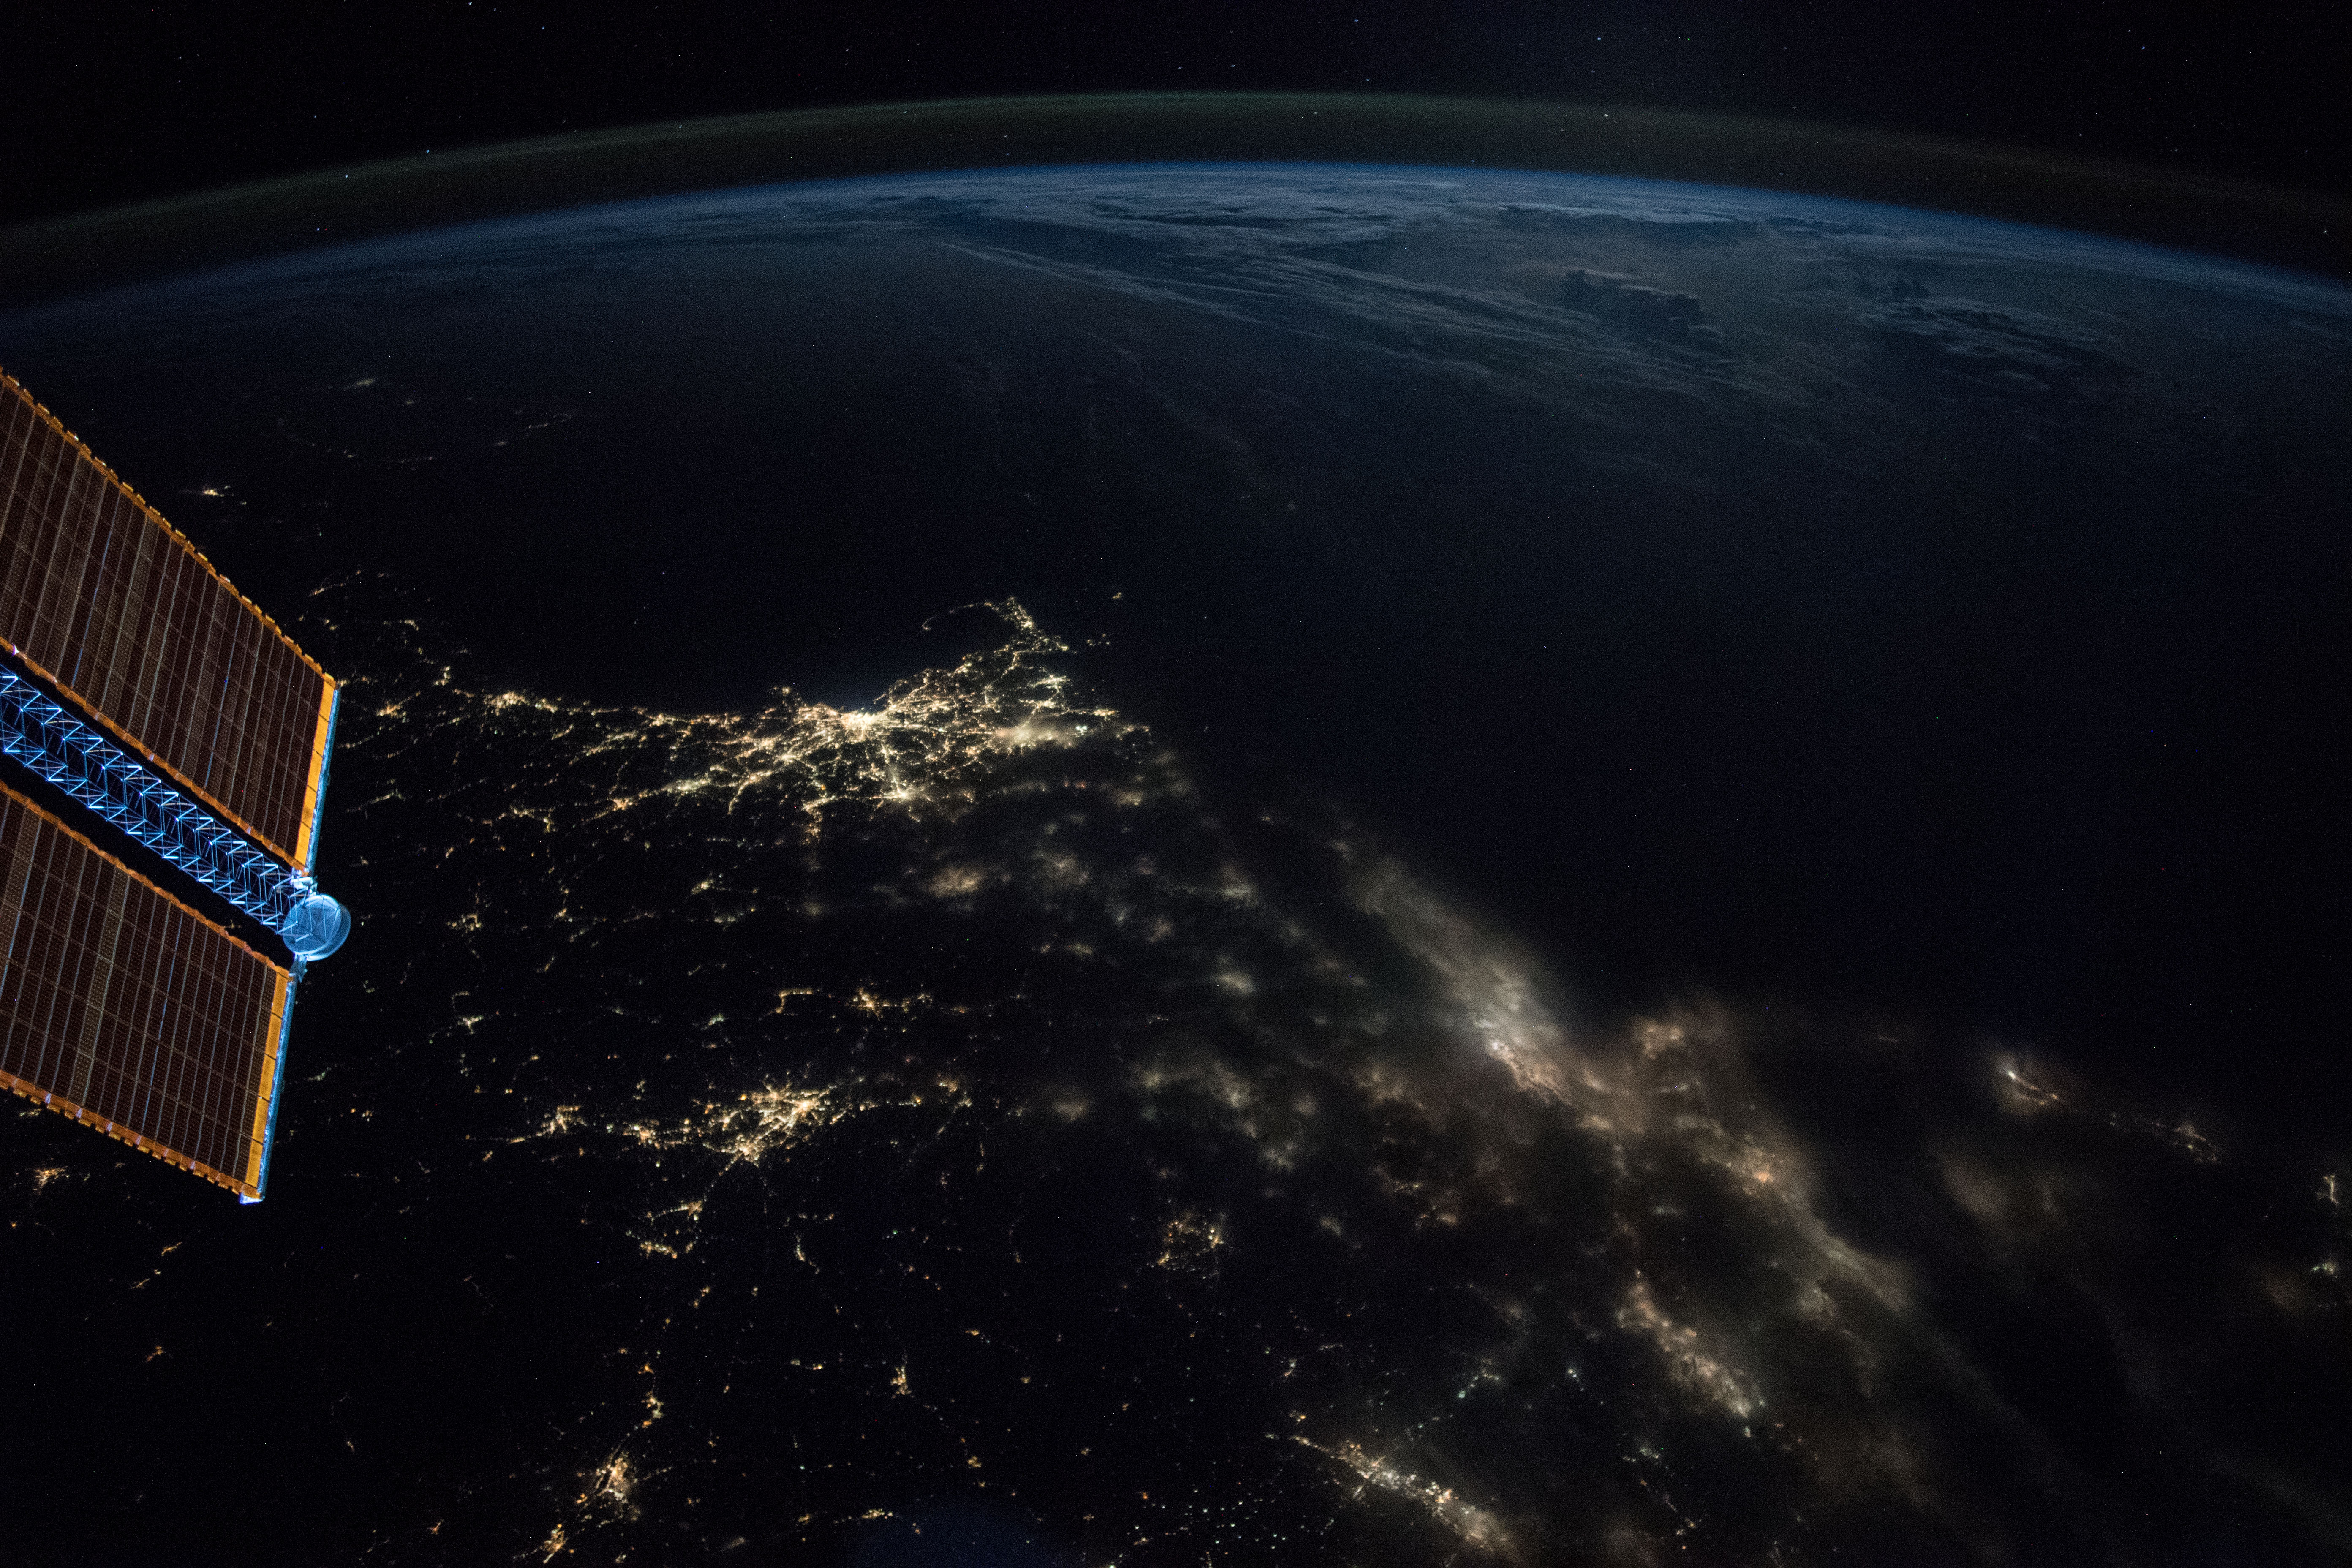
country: USA-RHODE ISLAND
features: NEW SHOREHAM, LONG ISLAND, BOSTON CITY, RHODE ISLAND, CAPE COD BAY, BLOCK ISLAND, NEW BEDFORD CITY, BUZZARDS BAY, PROVIDENCE CITY, EARTH LIMB, NIGHT
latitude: 41.4
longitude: -71.7
